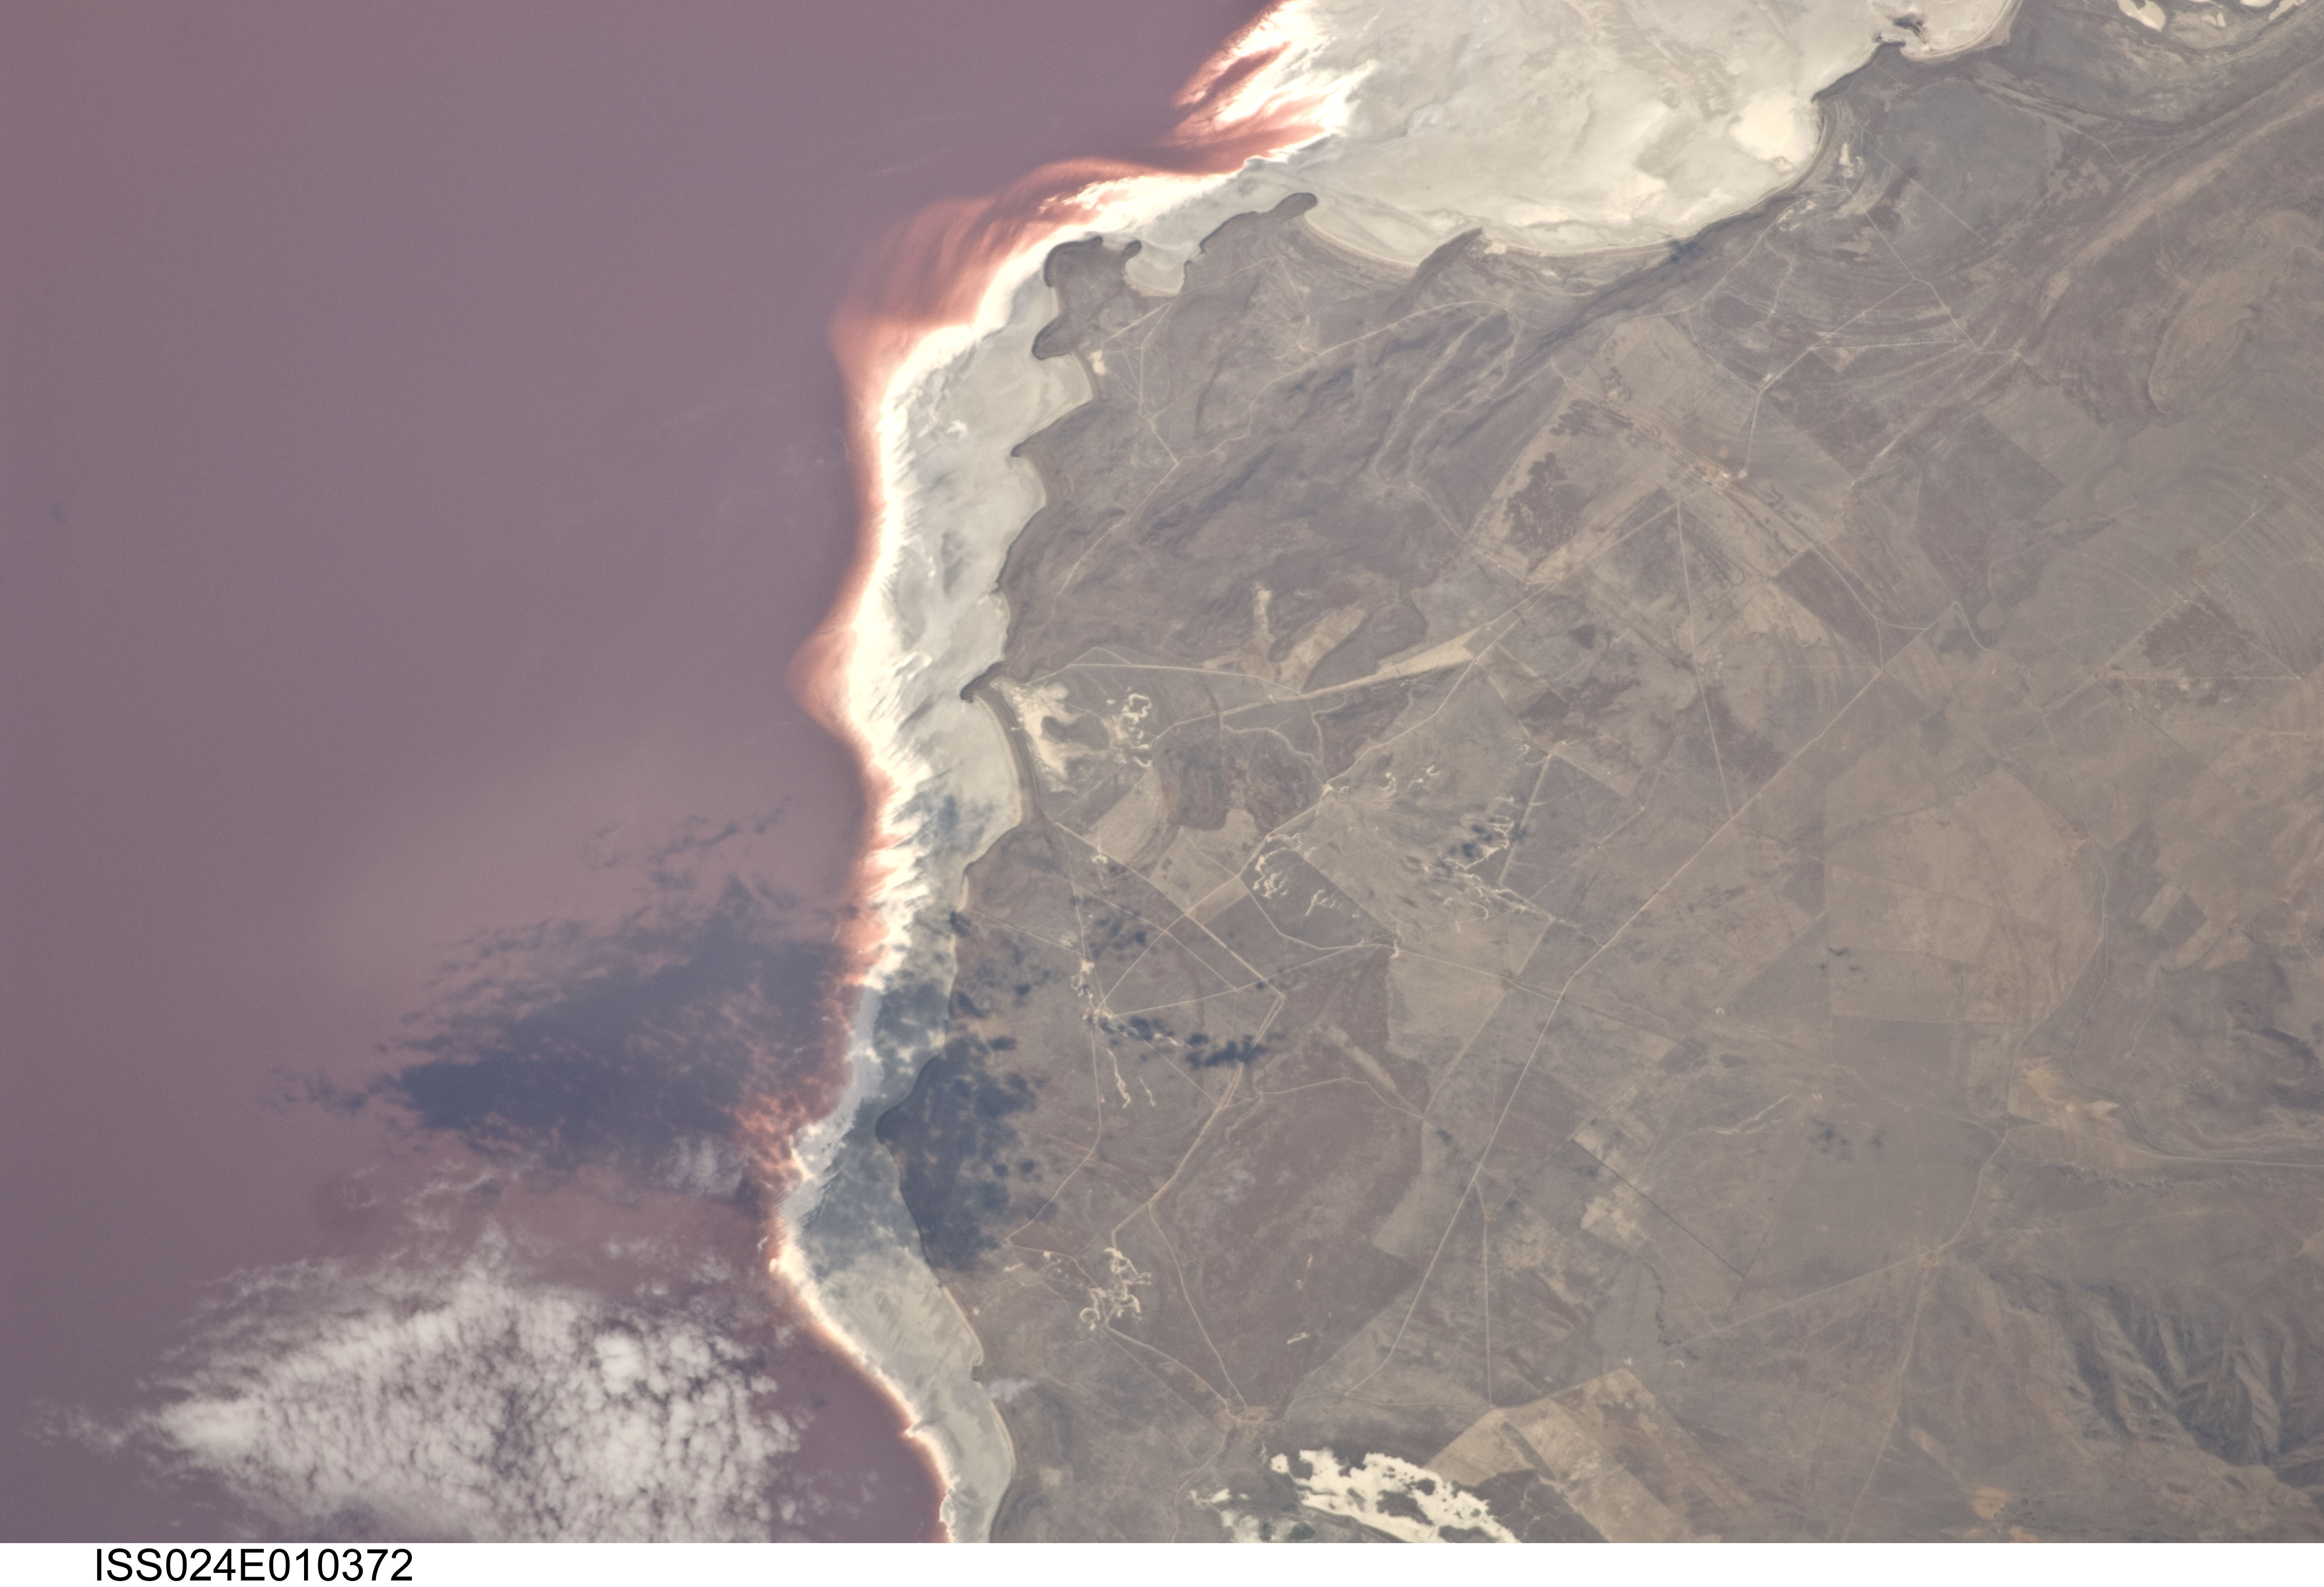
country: USA-UTAH
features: GREAT SALT L., MUD FLATS, MT. TARPEY
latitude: 41.5
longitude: -112.7
